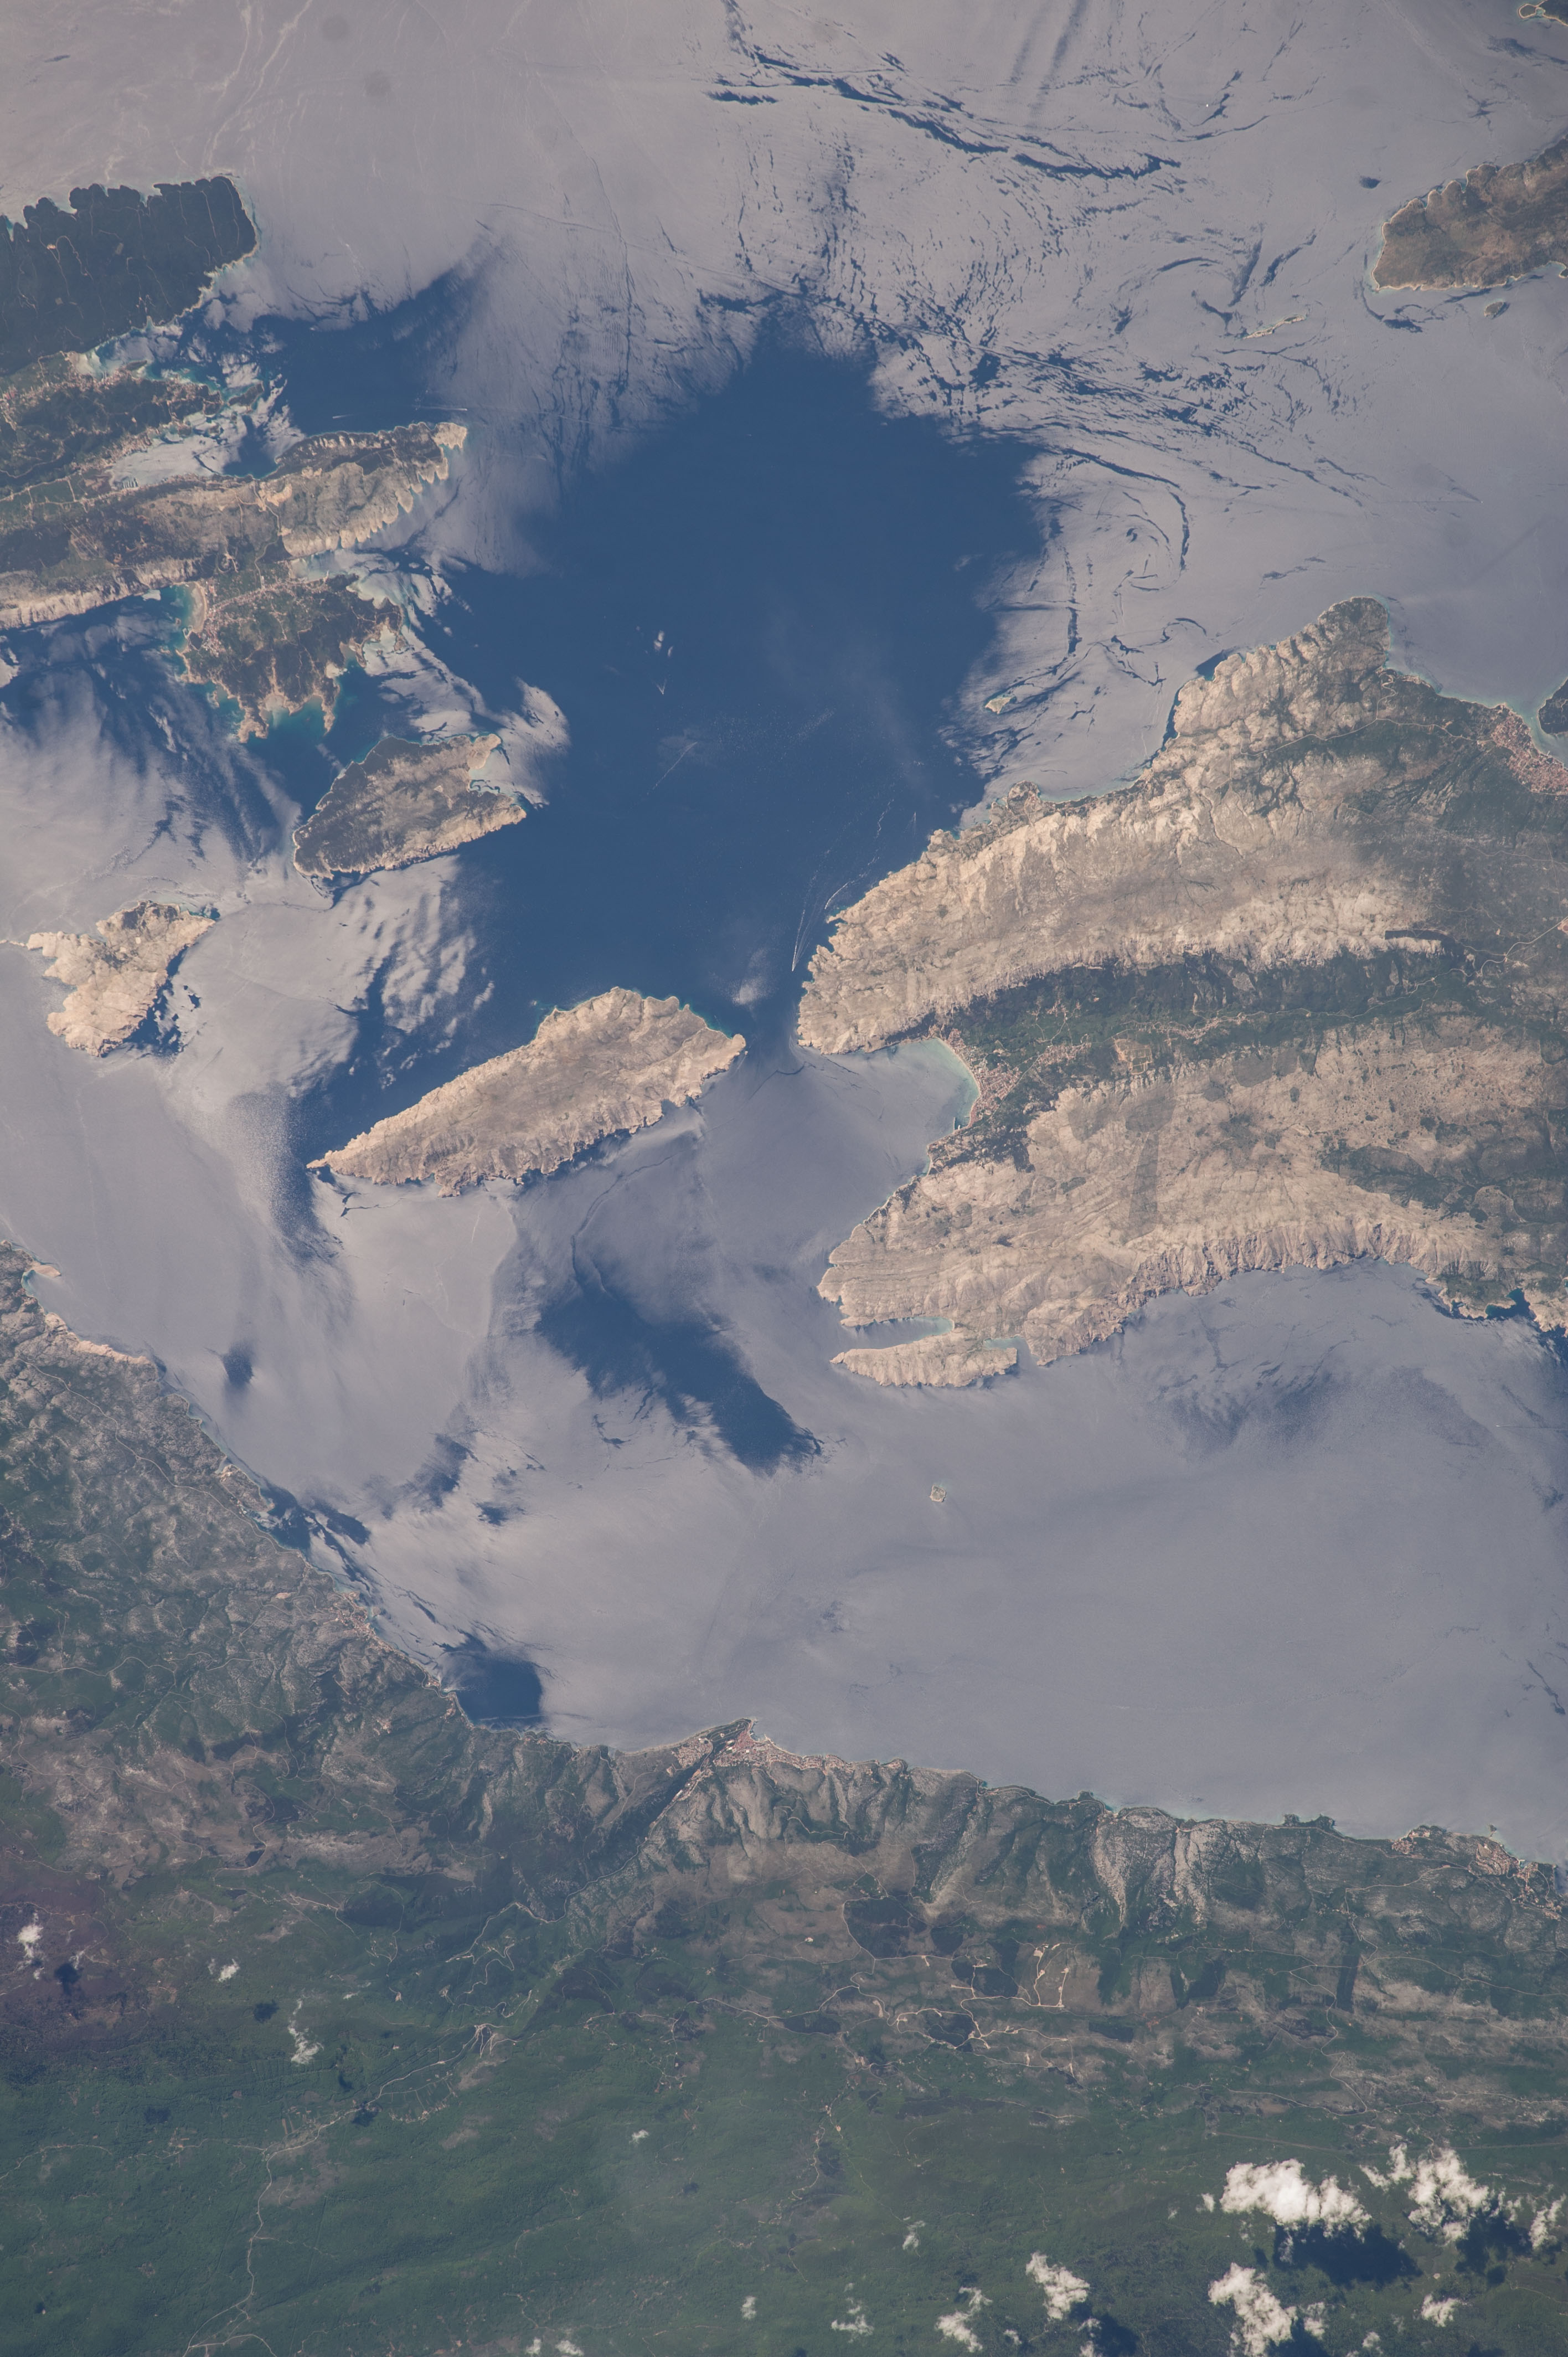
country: CROATIA
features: COAST, DRY LAND, ISLAND OF KRK, ADRIATIC SEA, PLAVNIK ISLAND, PRVIC ISLAND, SVETI GRGUR ISLAND, GOLI ISLAND, RAB ISLAND
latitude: 45.0
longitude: 14.8
